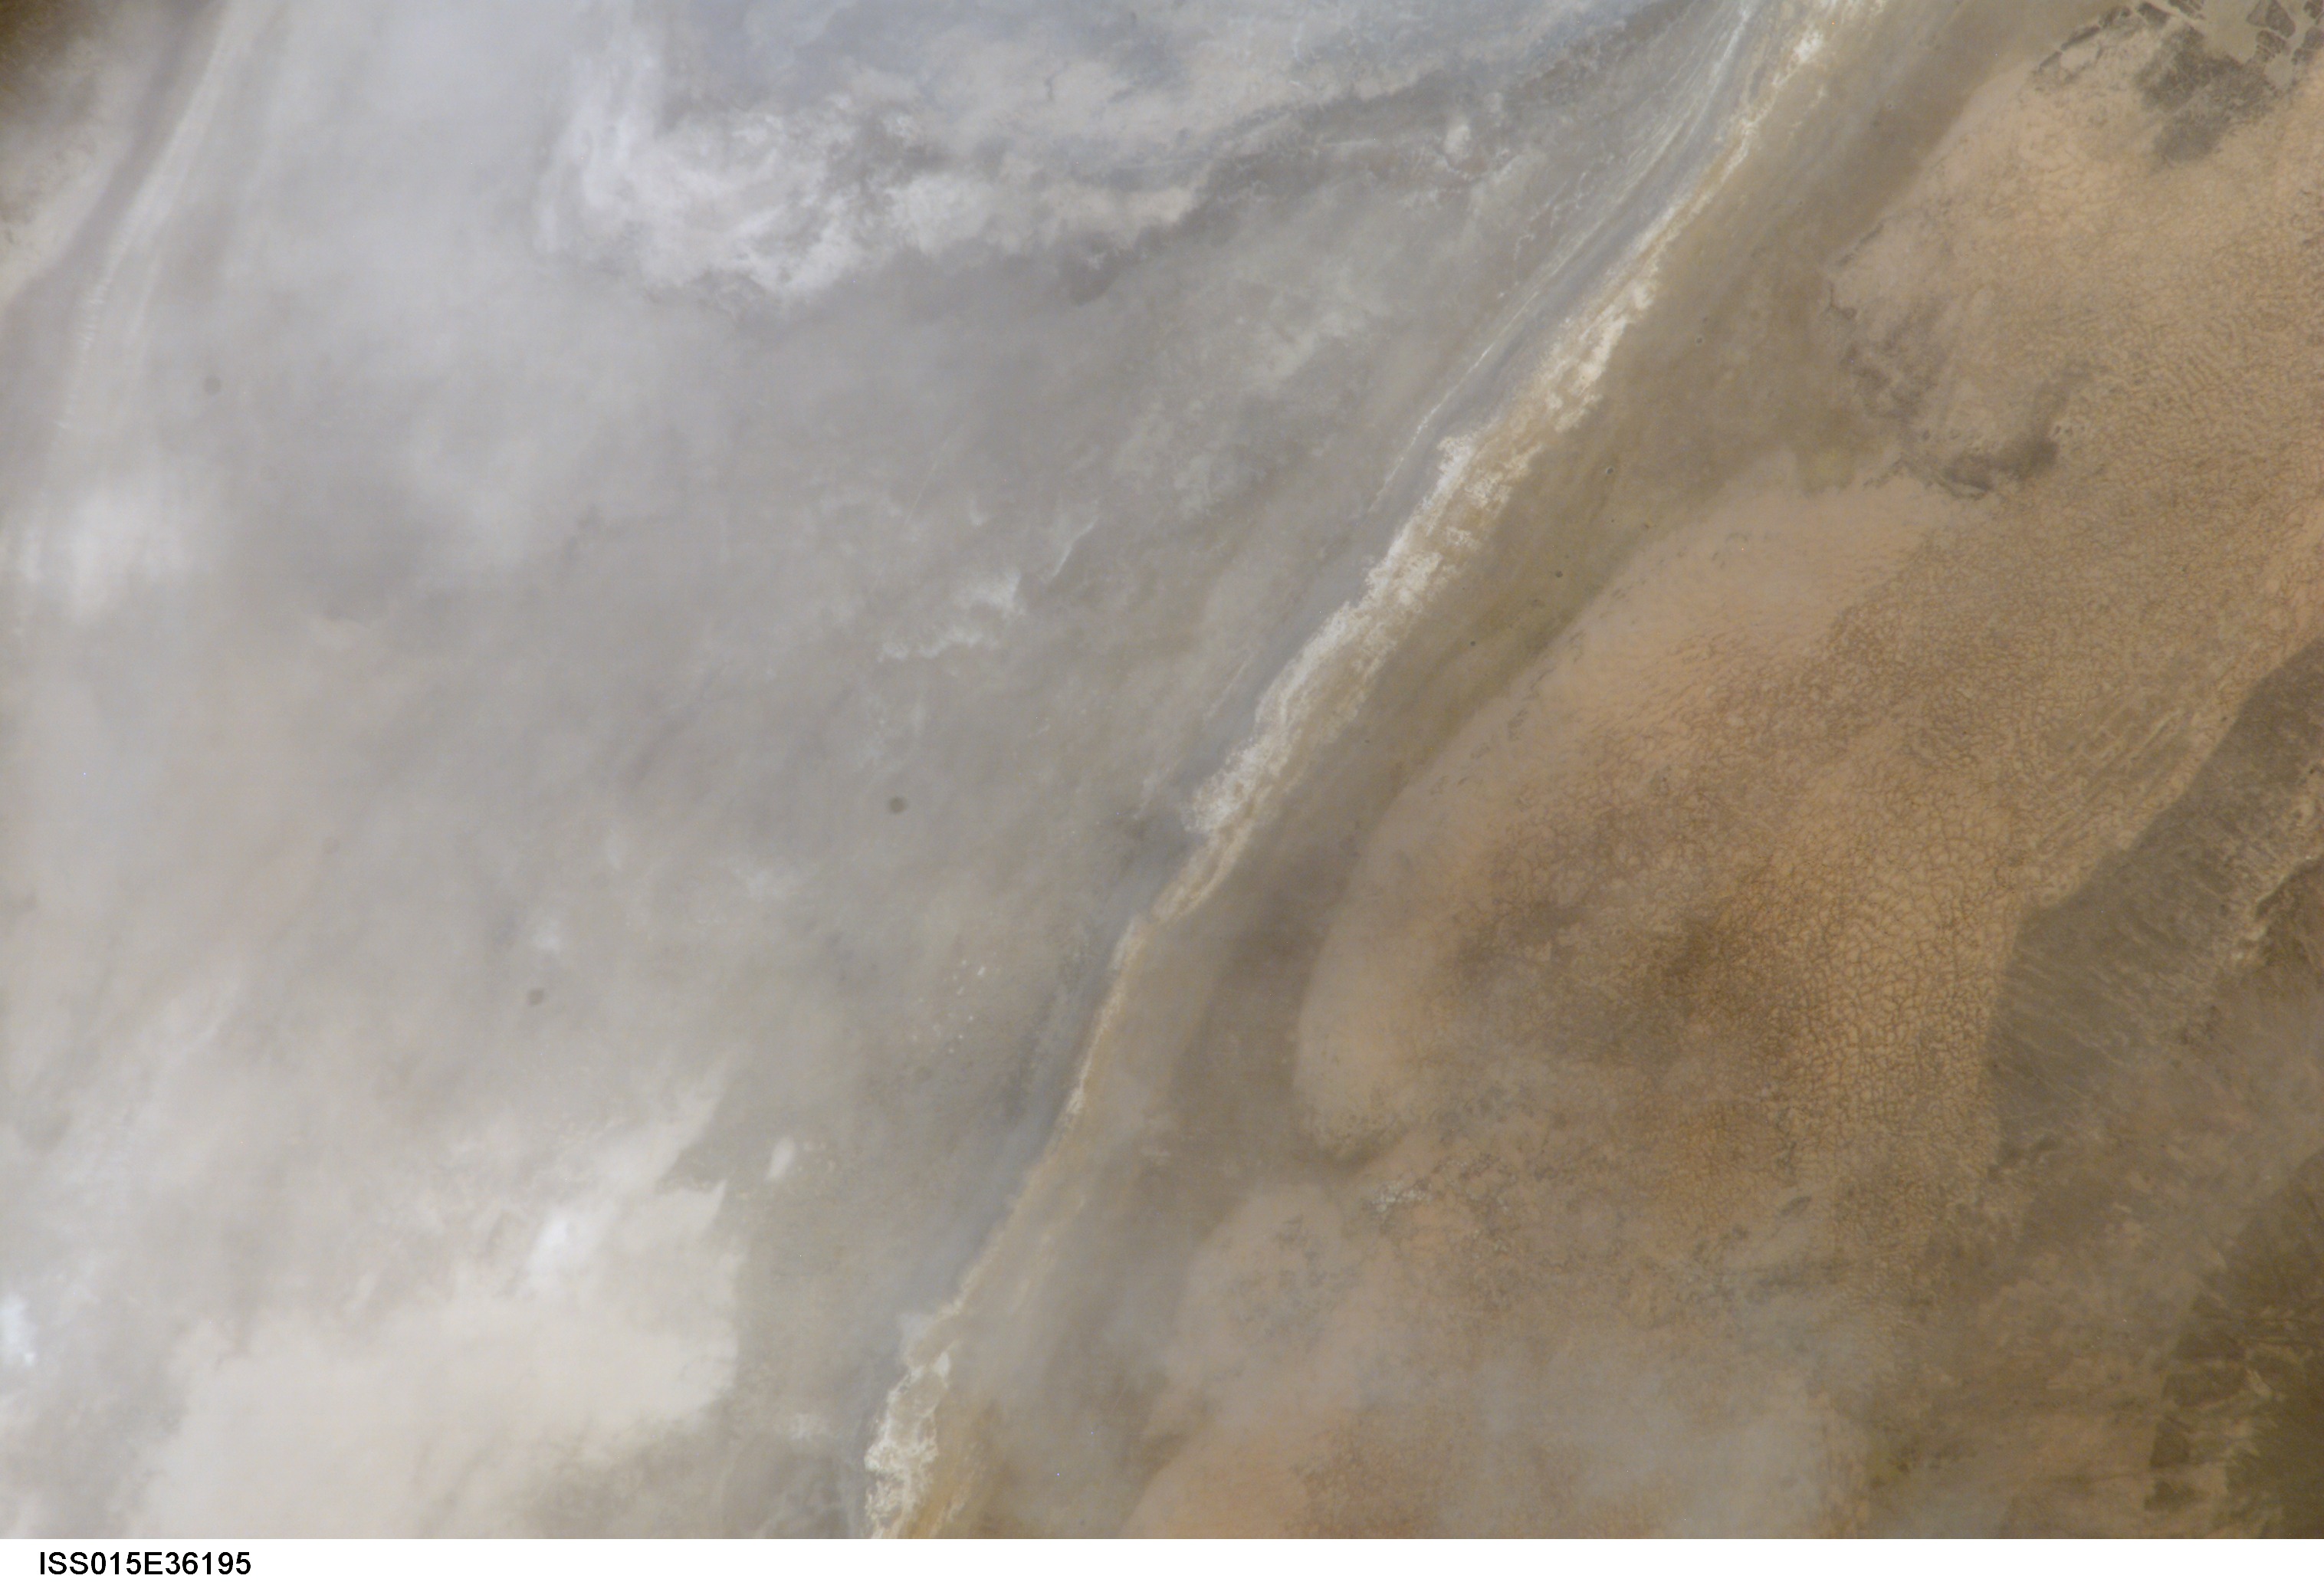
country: BOLIVIA
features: W. CENTRAL LAGO POOPO, DUNES
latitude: -18.8
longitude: -67.1
